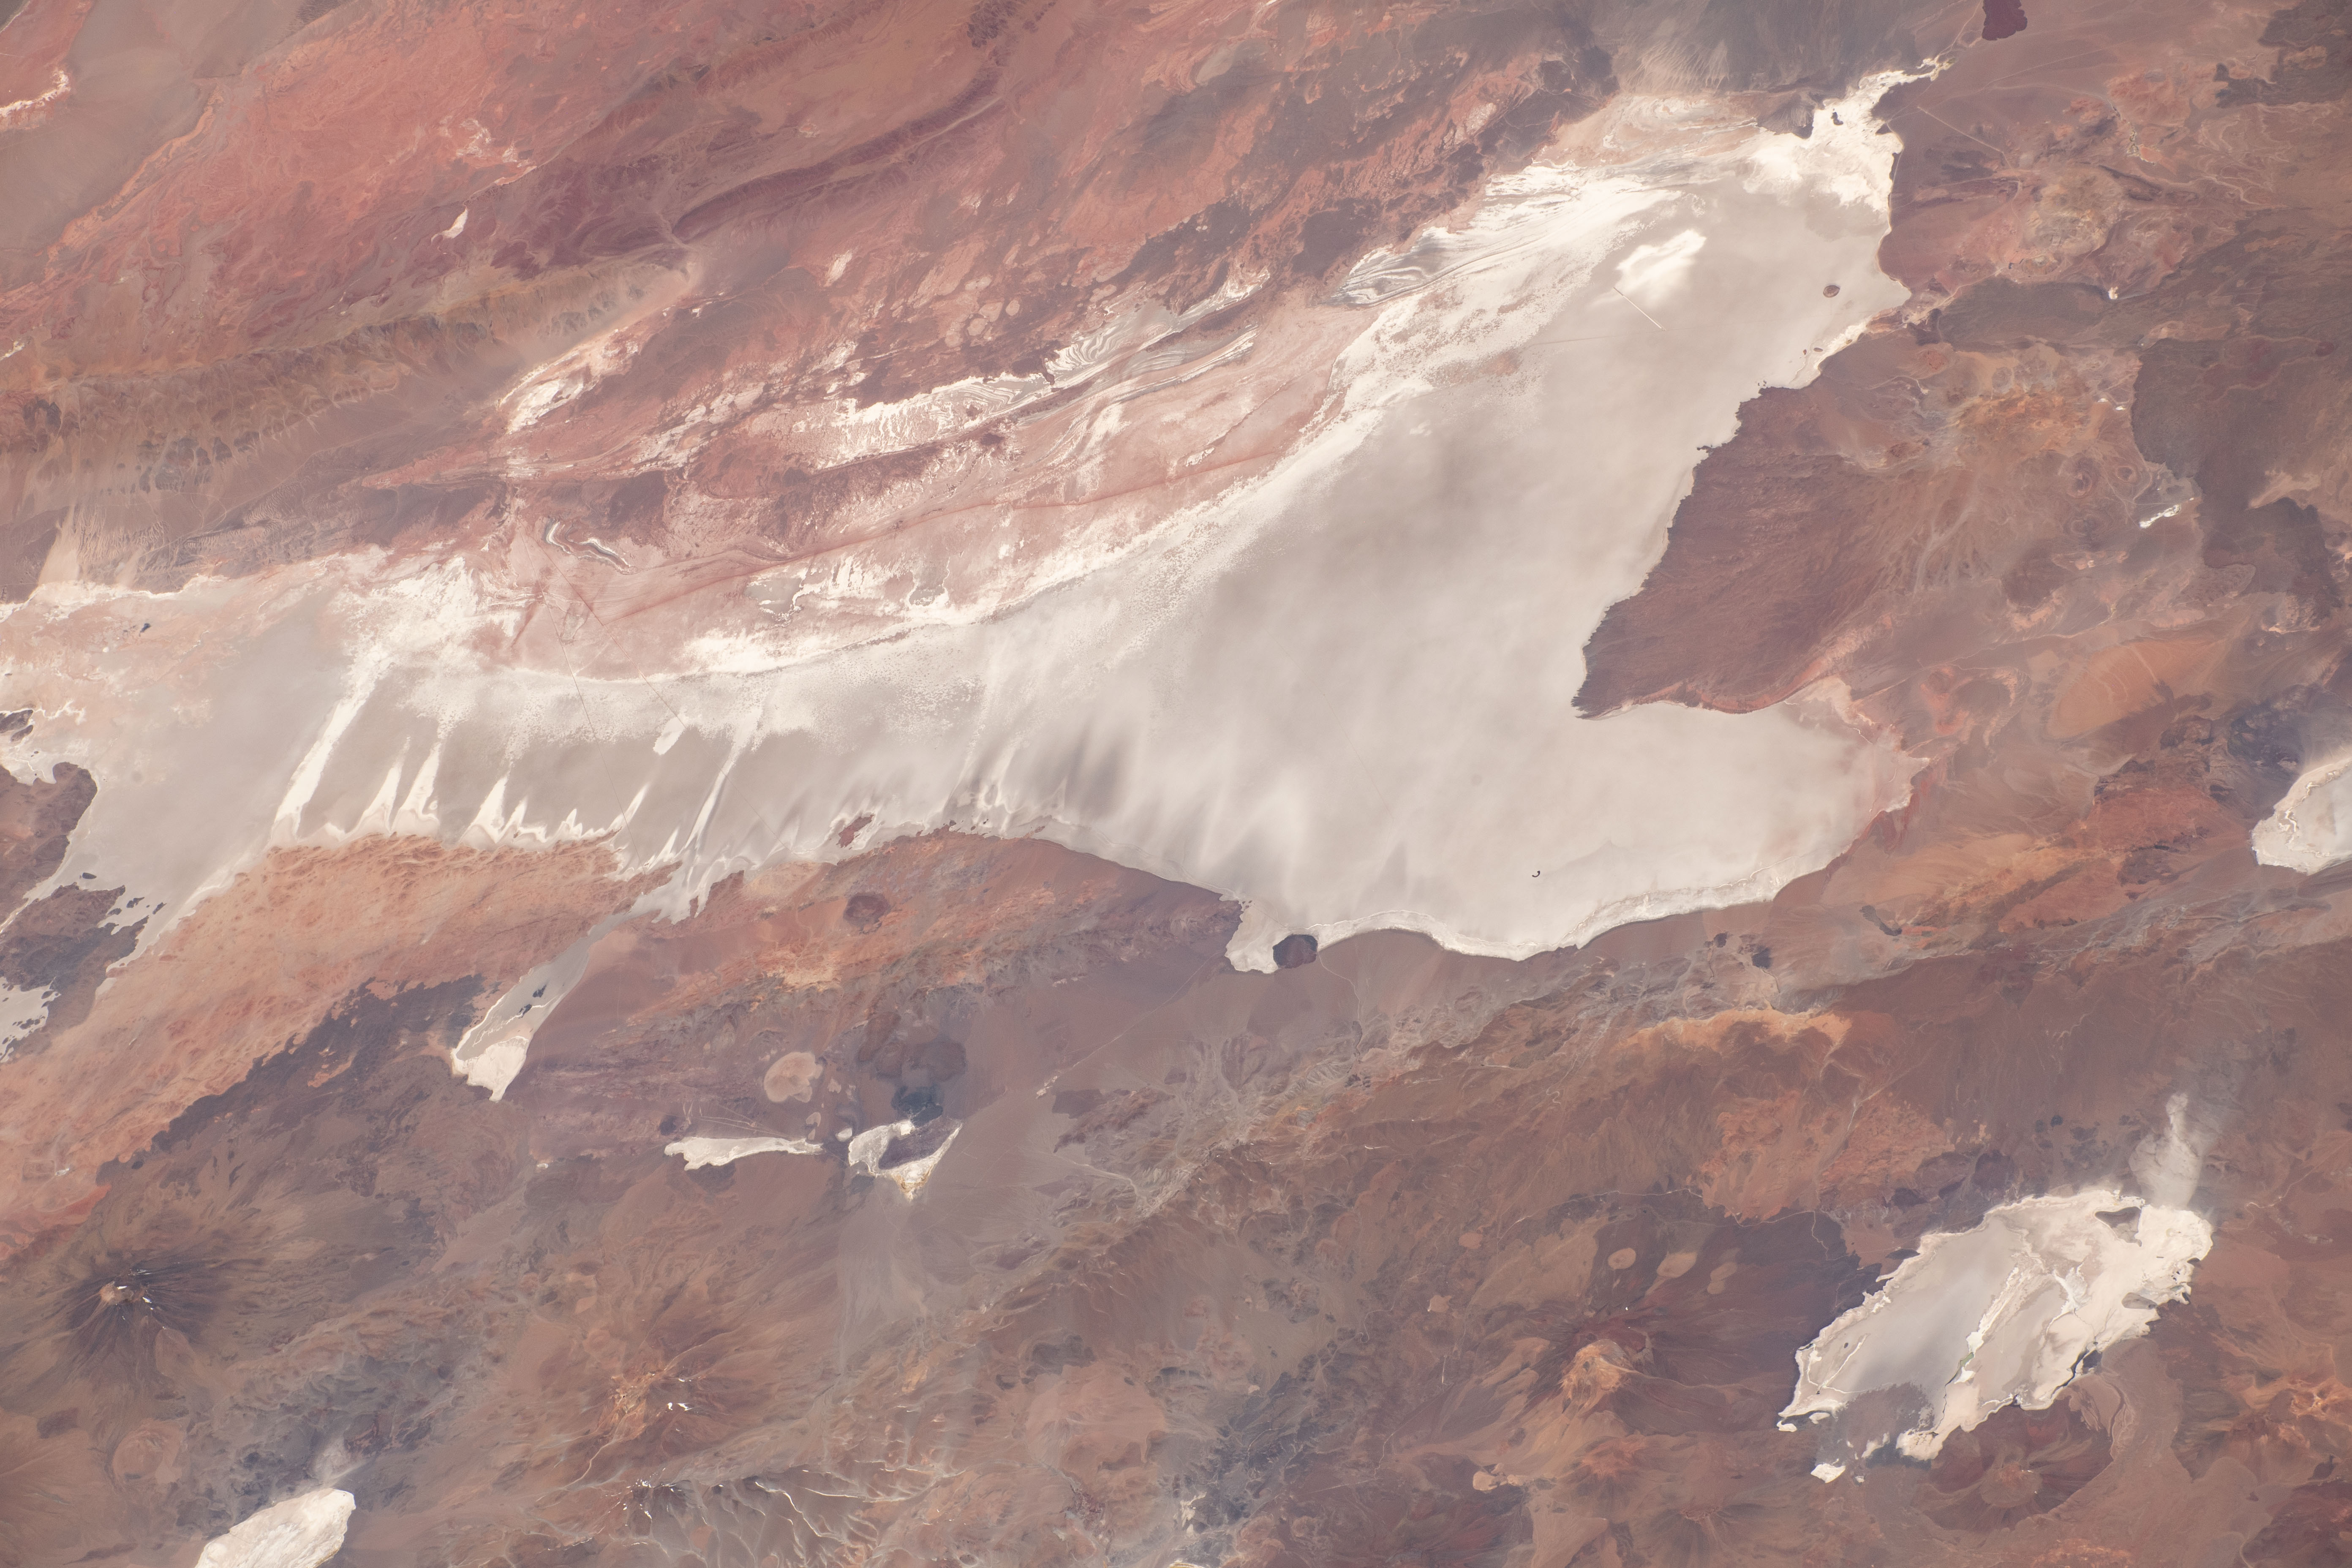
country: ARGENTINA
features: THE ANDES, DESIERTO DE ATACAMA DESERT
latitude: -24.7
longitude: -67.8
